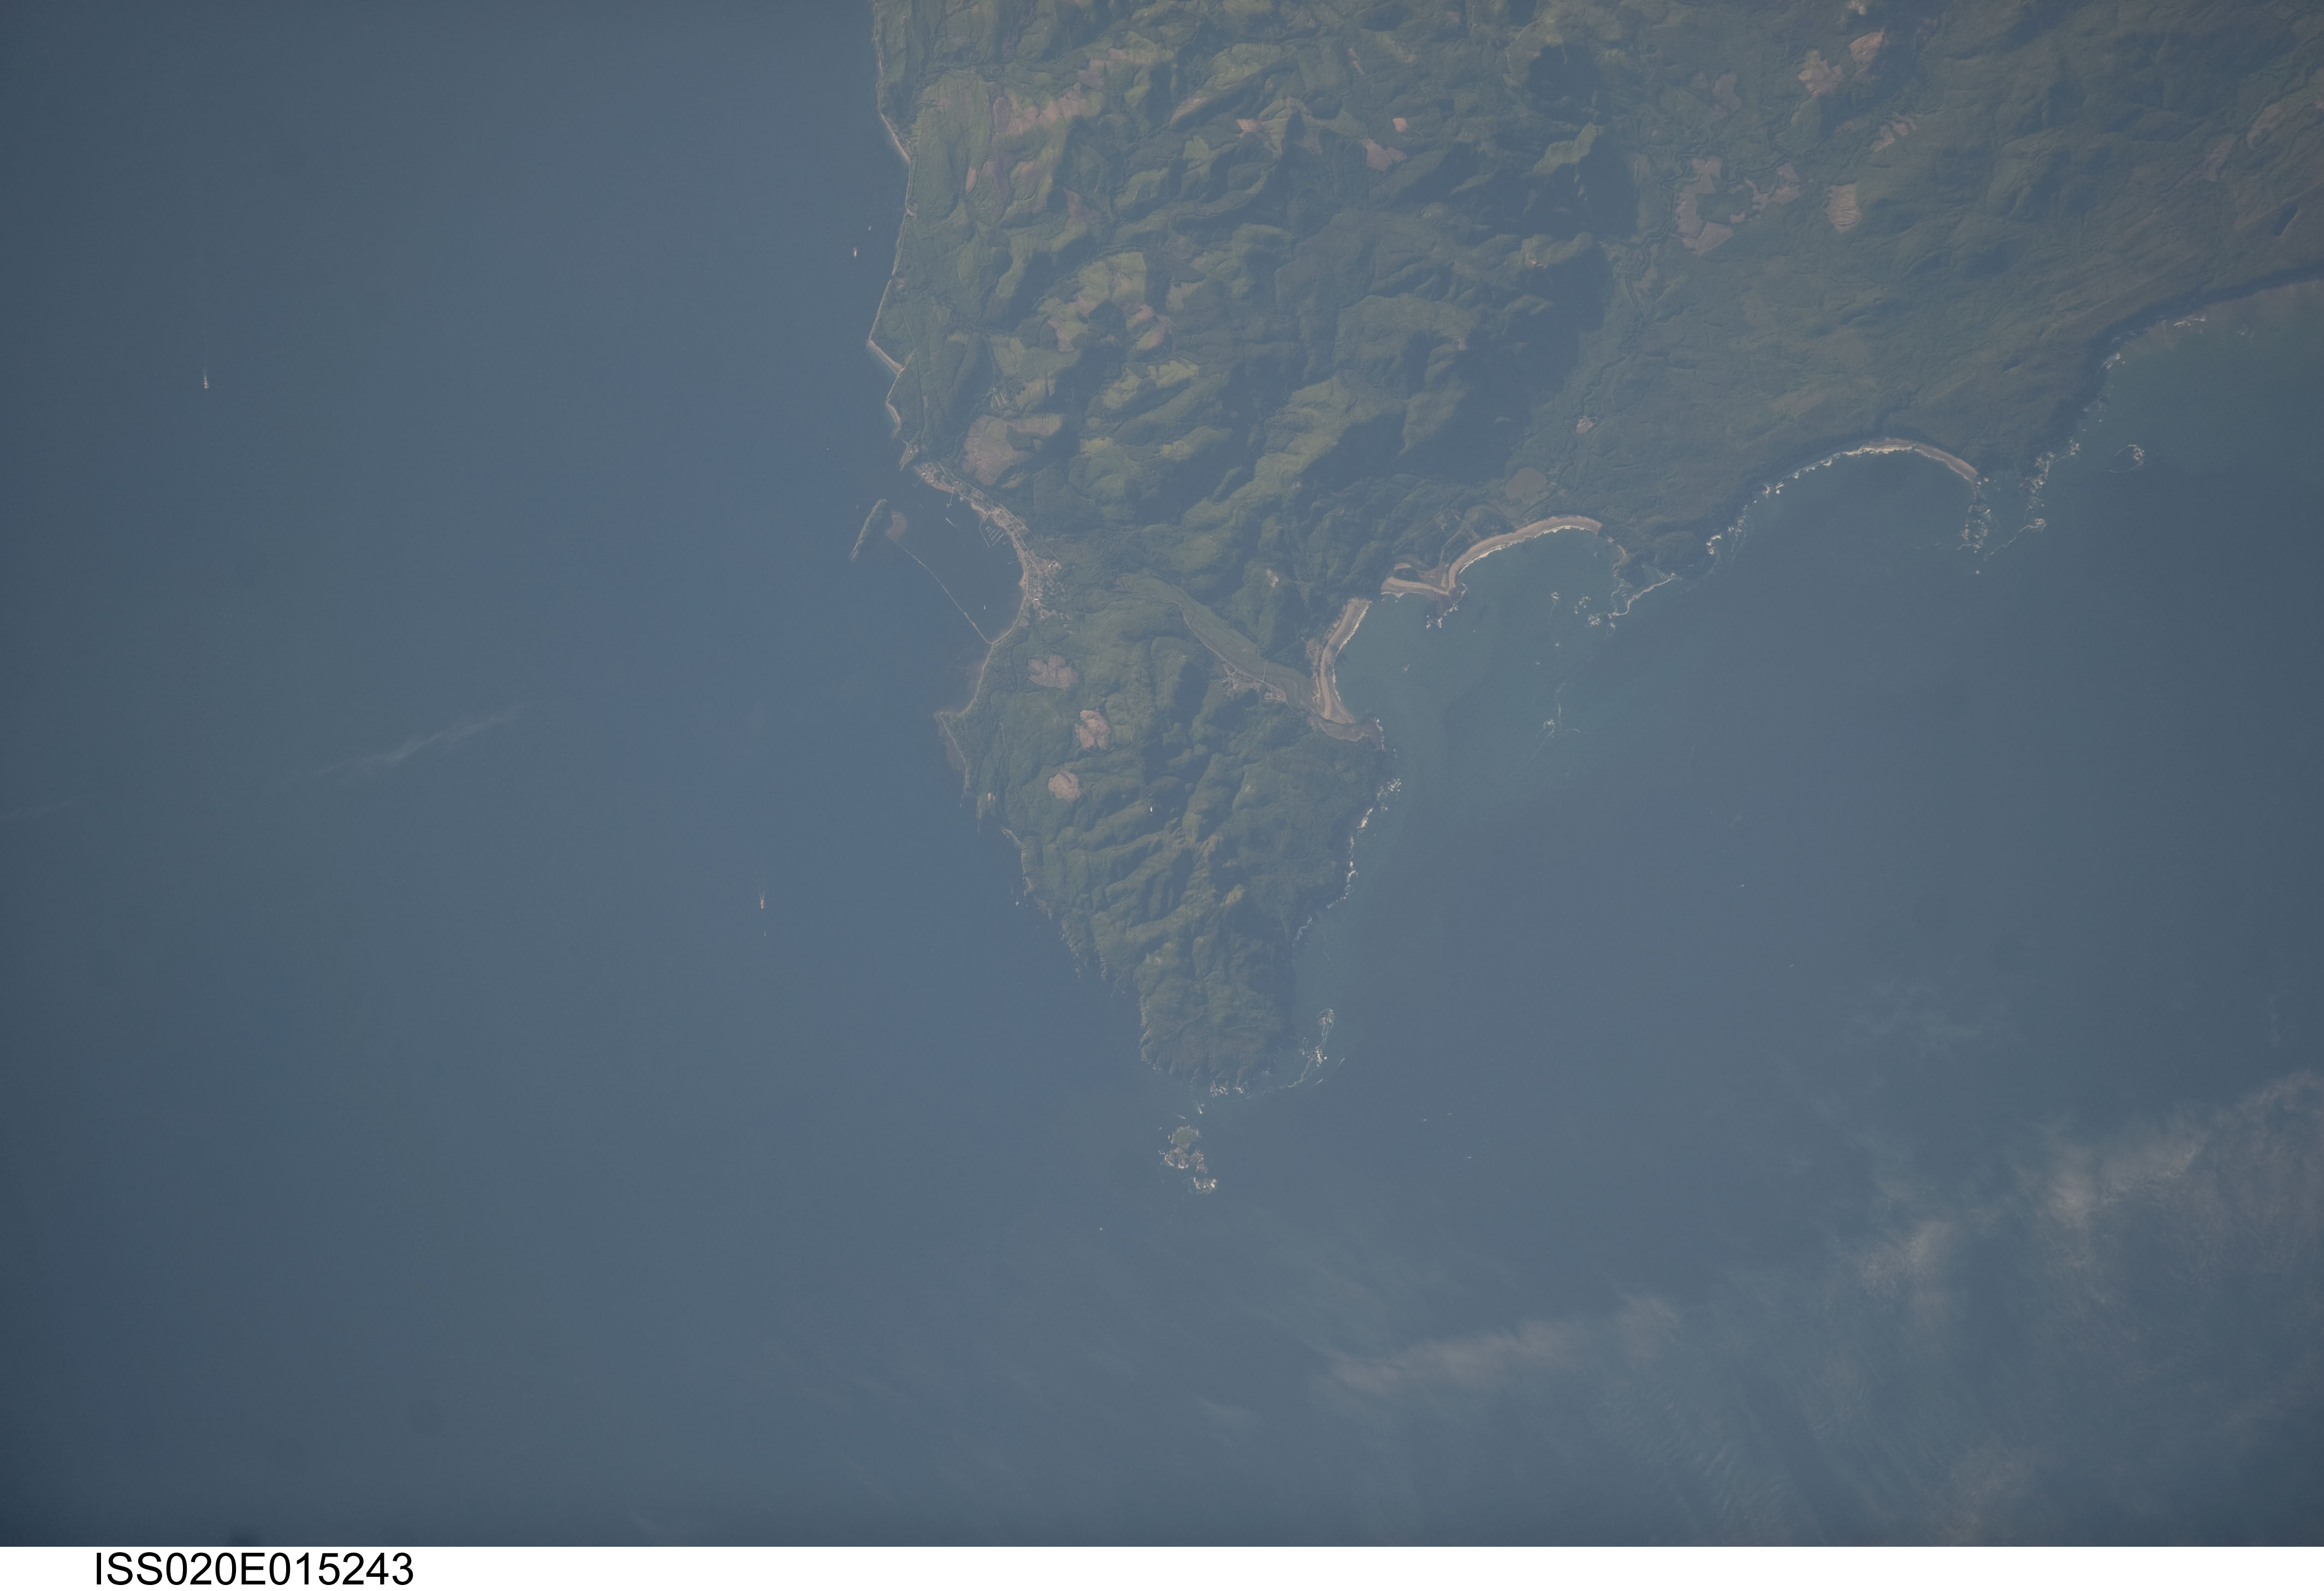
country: USA-WASHINGTON
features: CAPE FLATTERY,STRAIT OF JUAN DE FUCA,NEAH BAY,MAKAH INDIAN RESERVATION,MAKAH BAY,SALISH SEA,WAADAH ISLAND,WASHINGTON,USA,TATOOSH ISLAND,WAATCH RIVER
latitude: 48.4
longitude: -124.7
